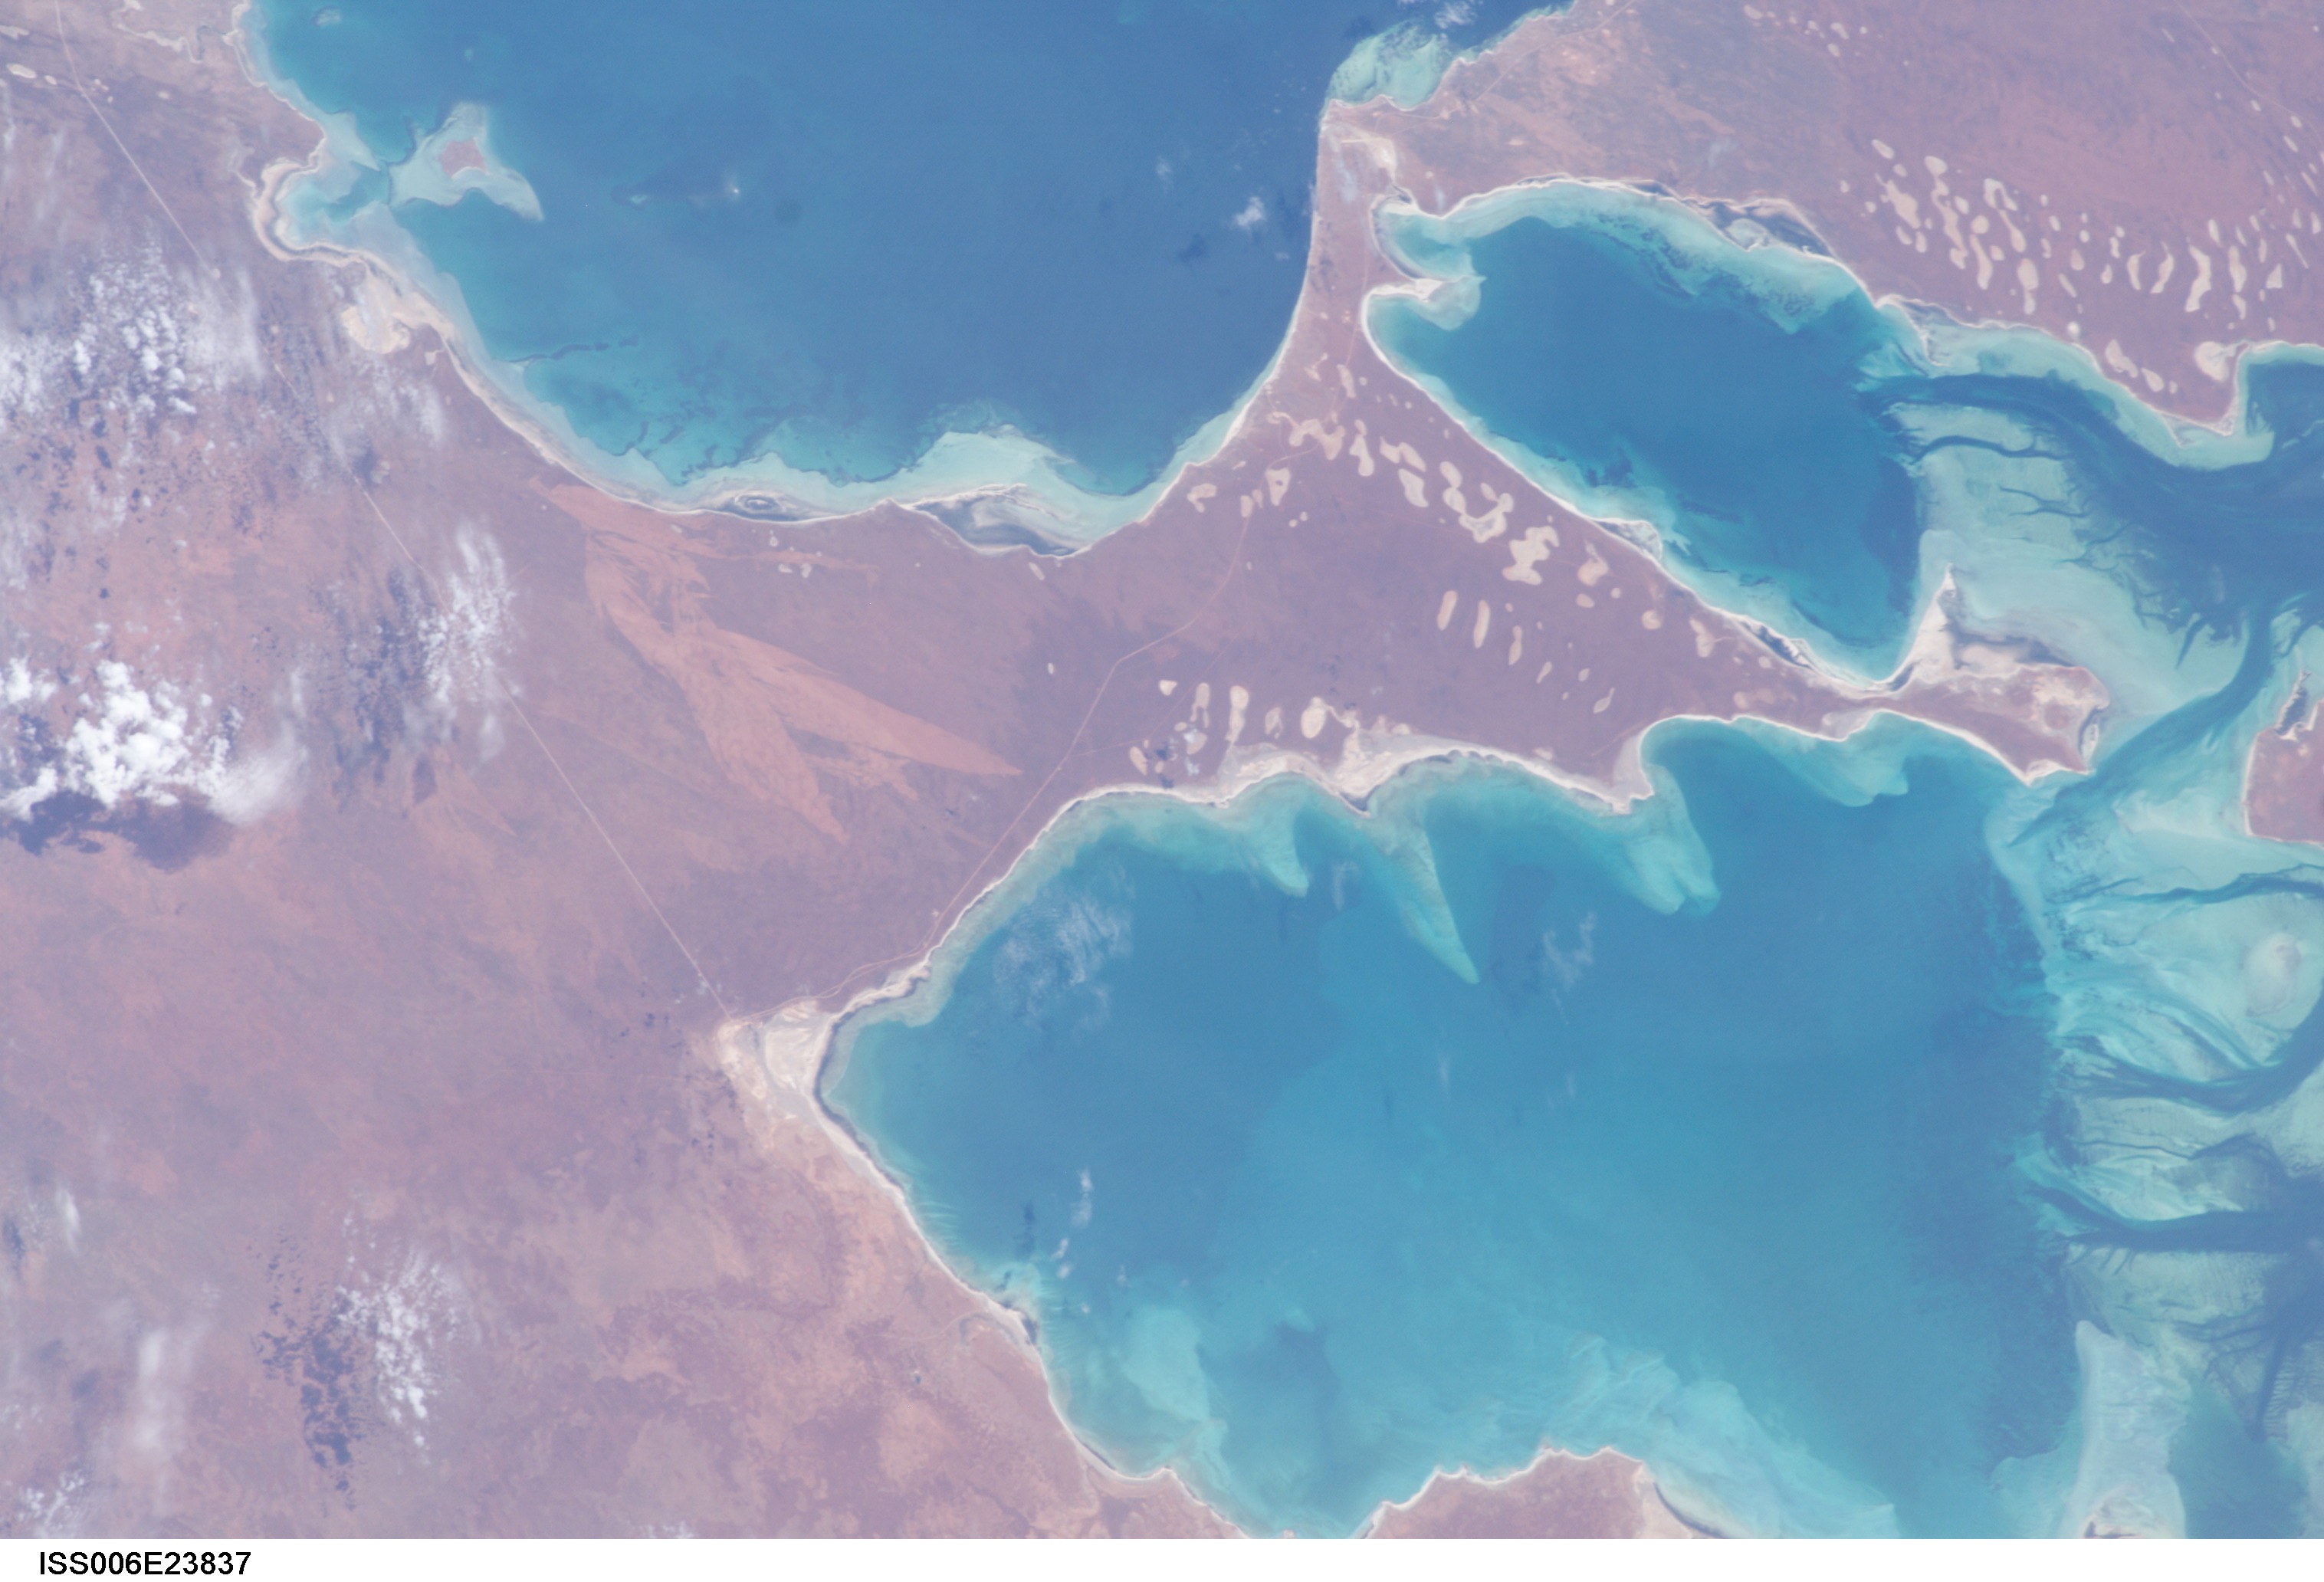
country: AUSTRALIA-WA
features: HAMELIN POOL, PETIT POINT
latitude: -26.0
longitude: 114.0
